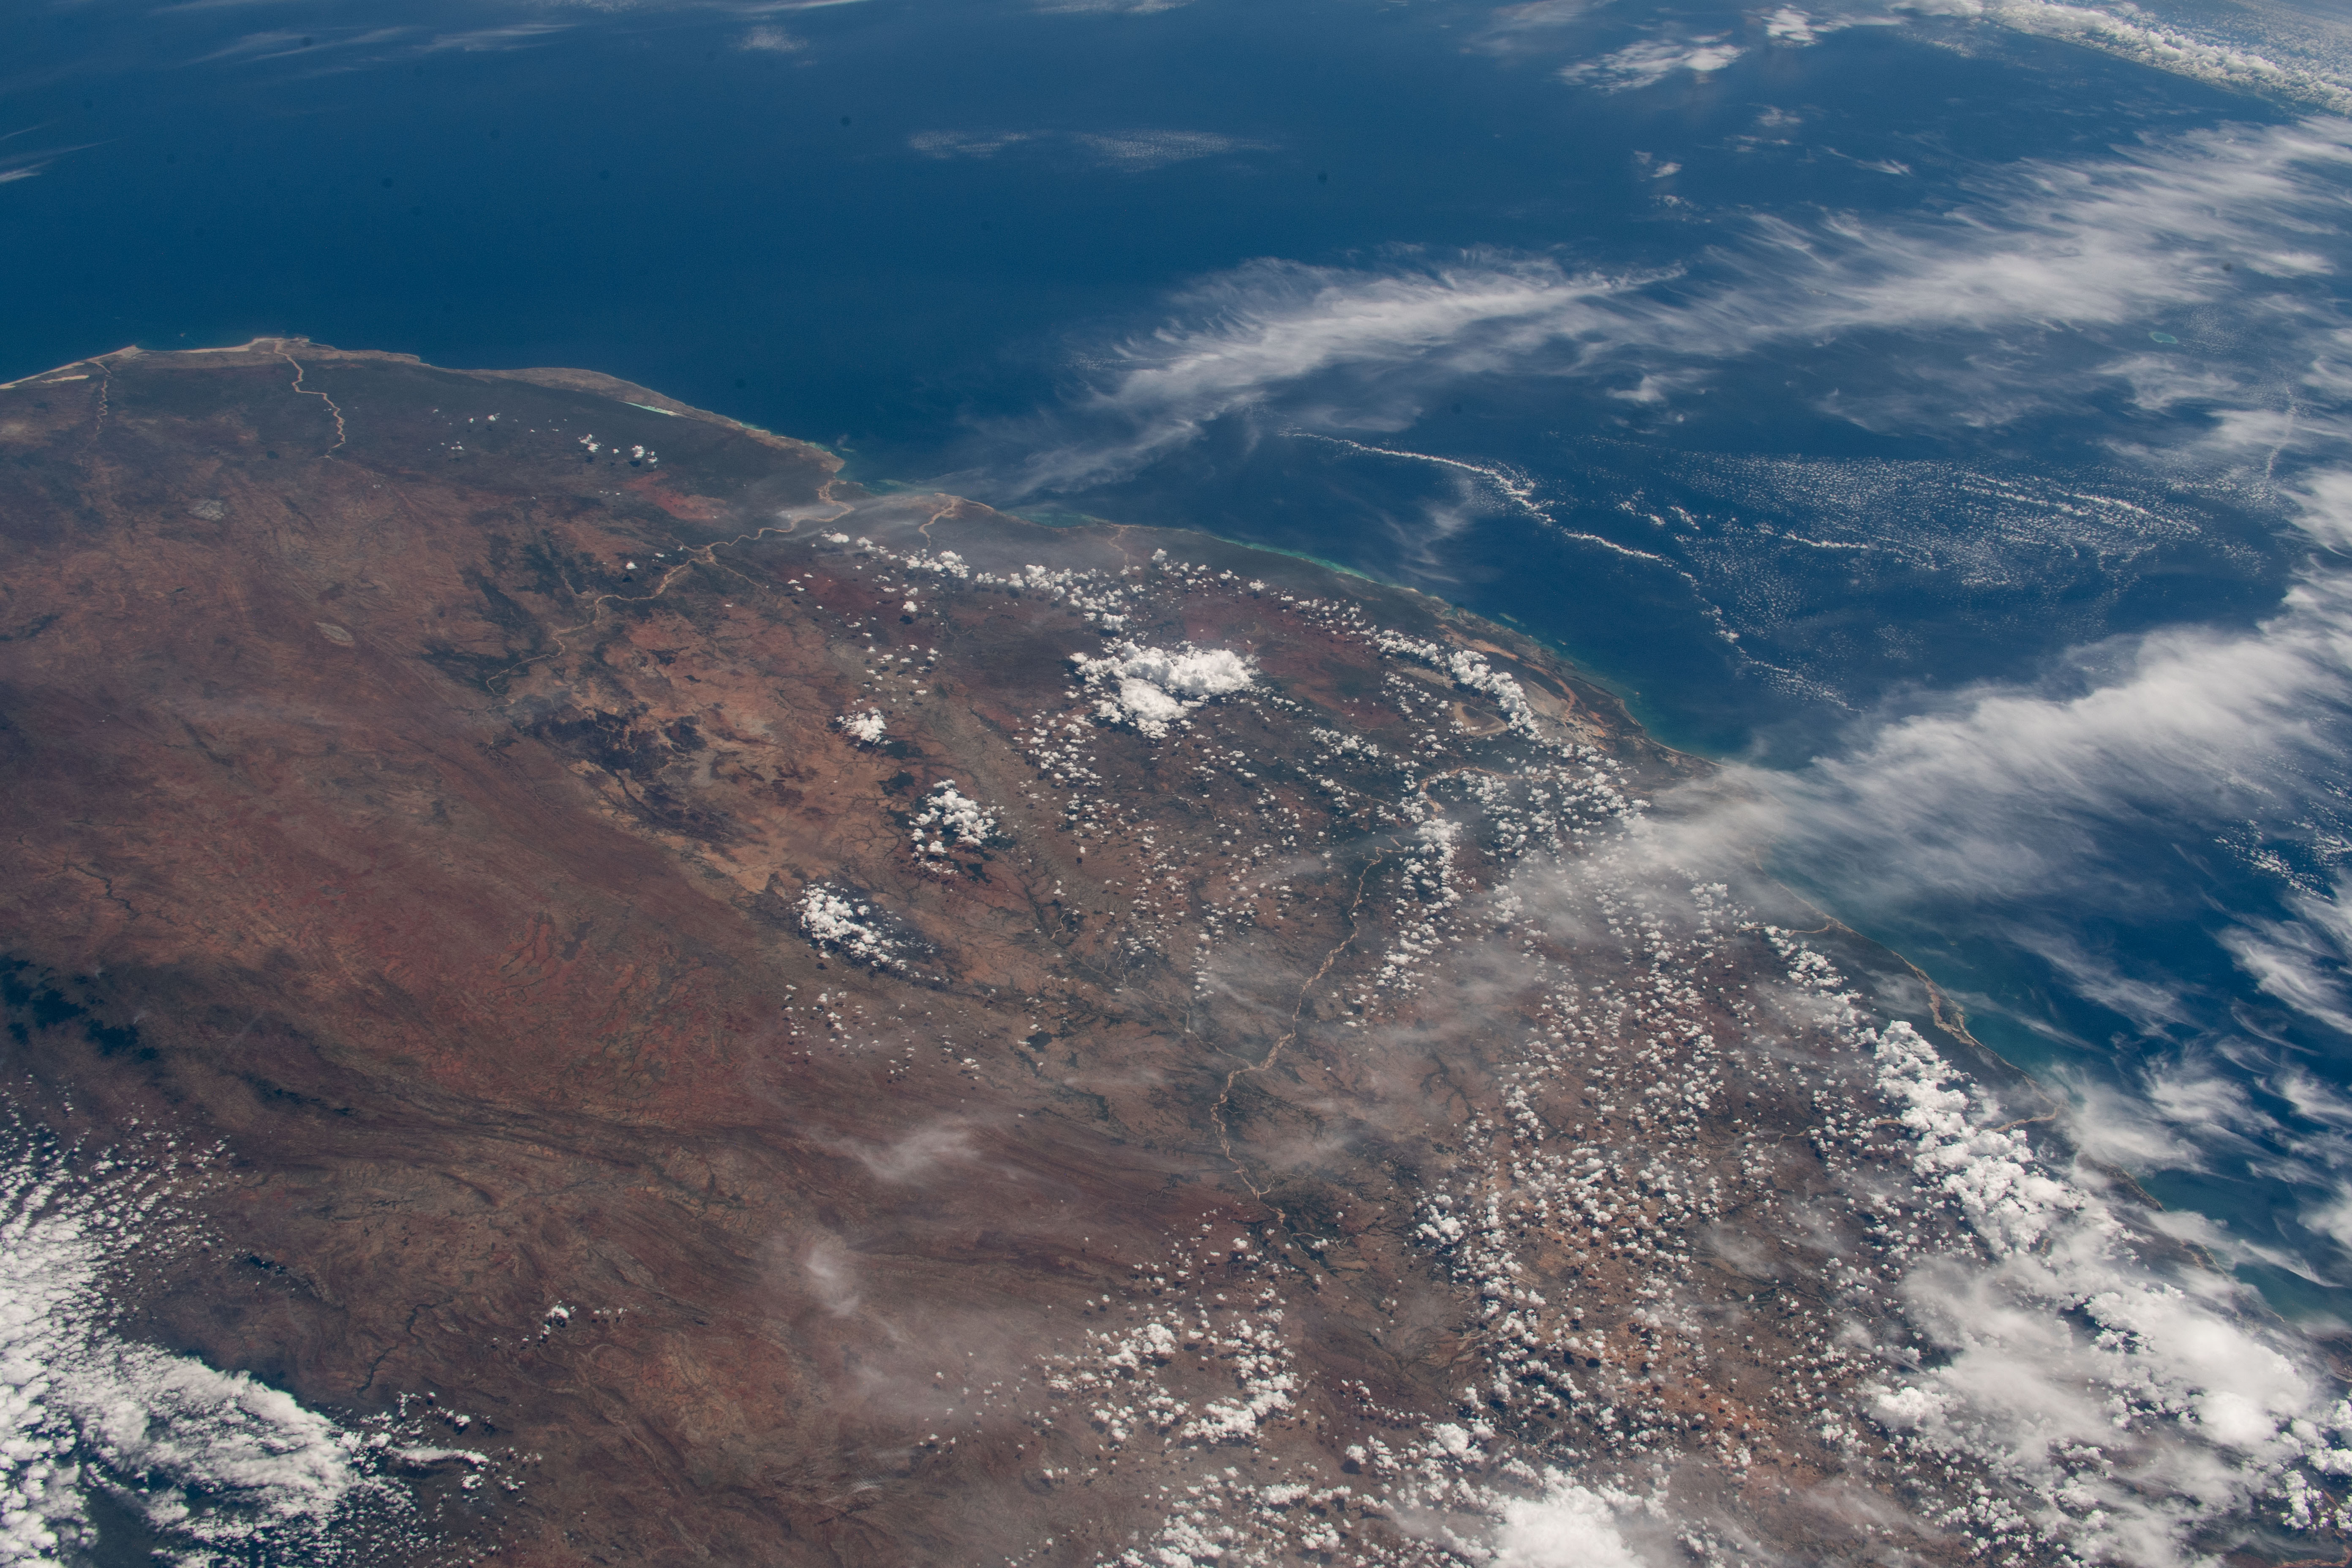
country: MADAGASCAR
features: MADAGASCAR, TOLIARA
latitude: -23.0
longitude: 44.0
